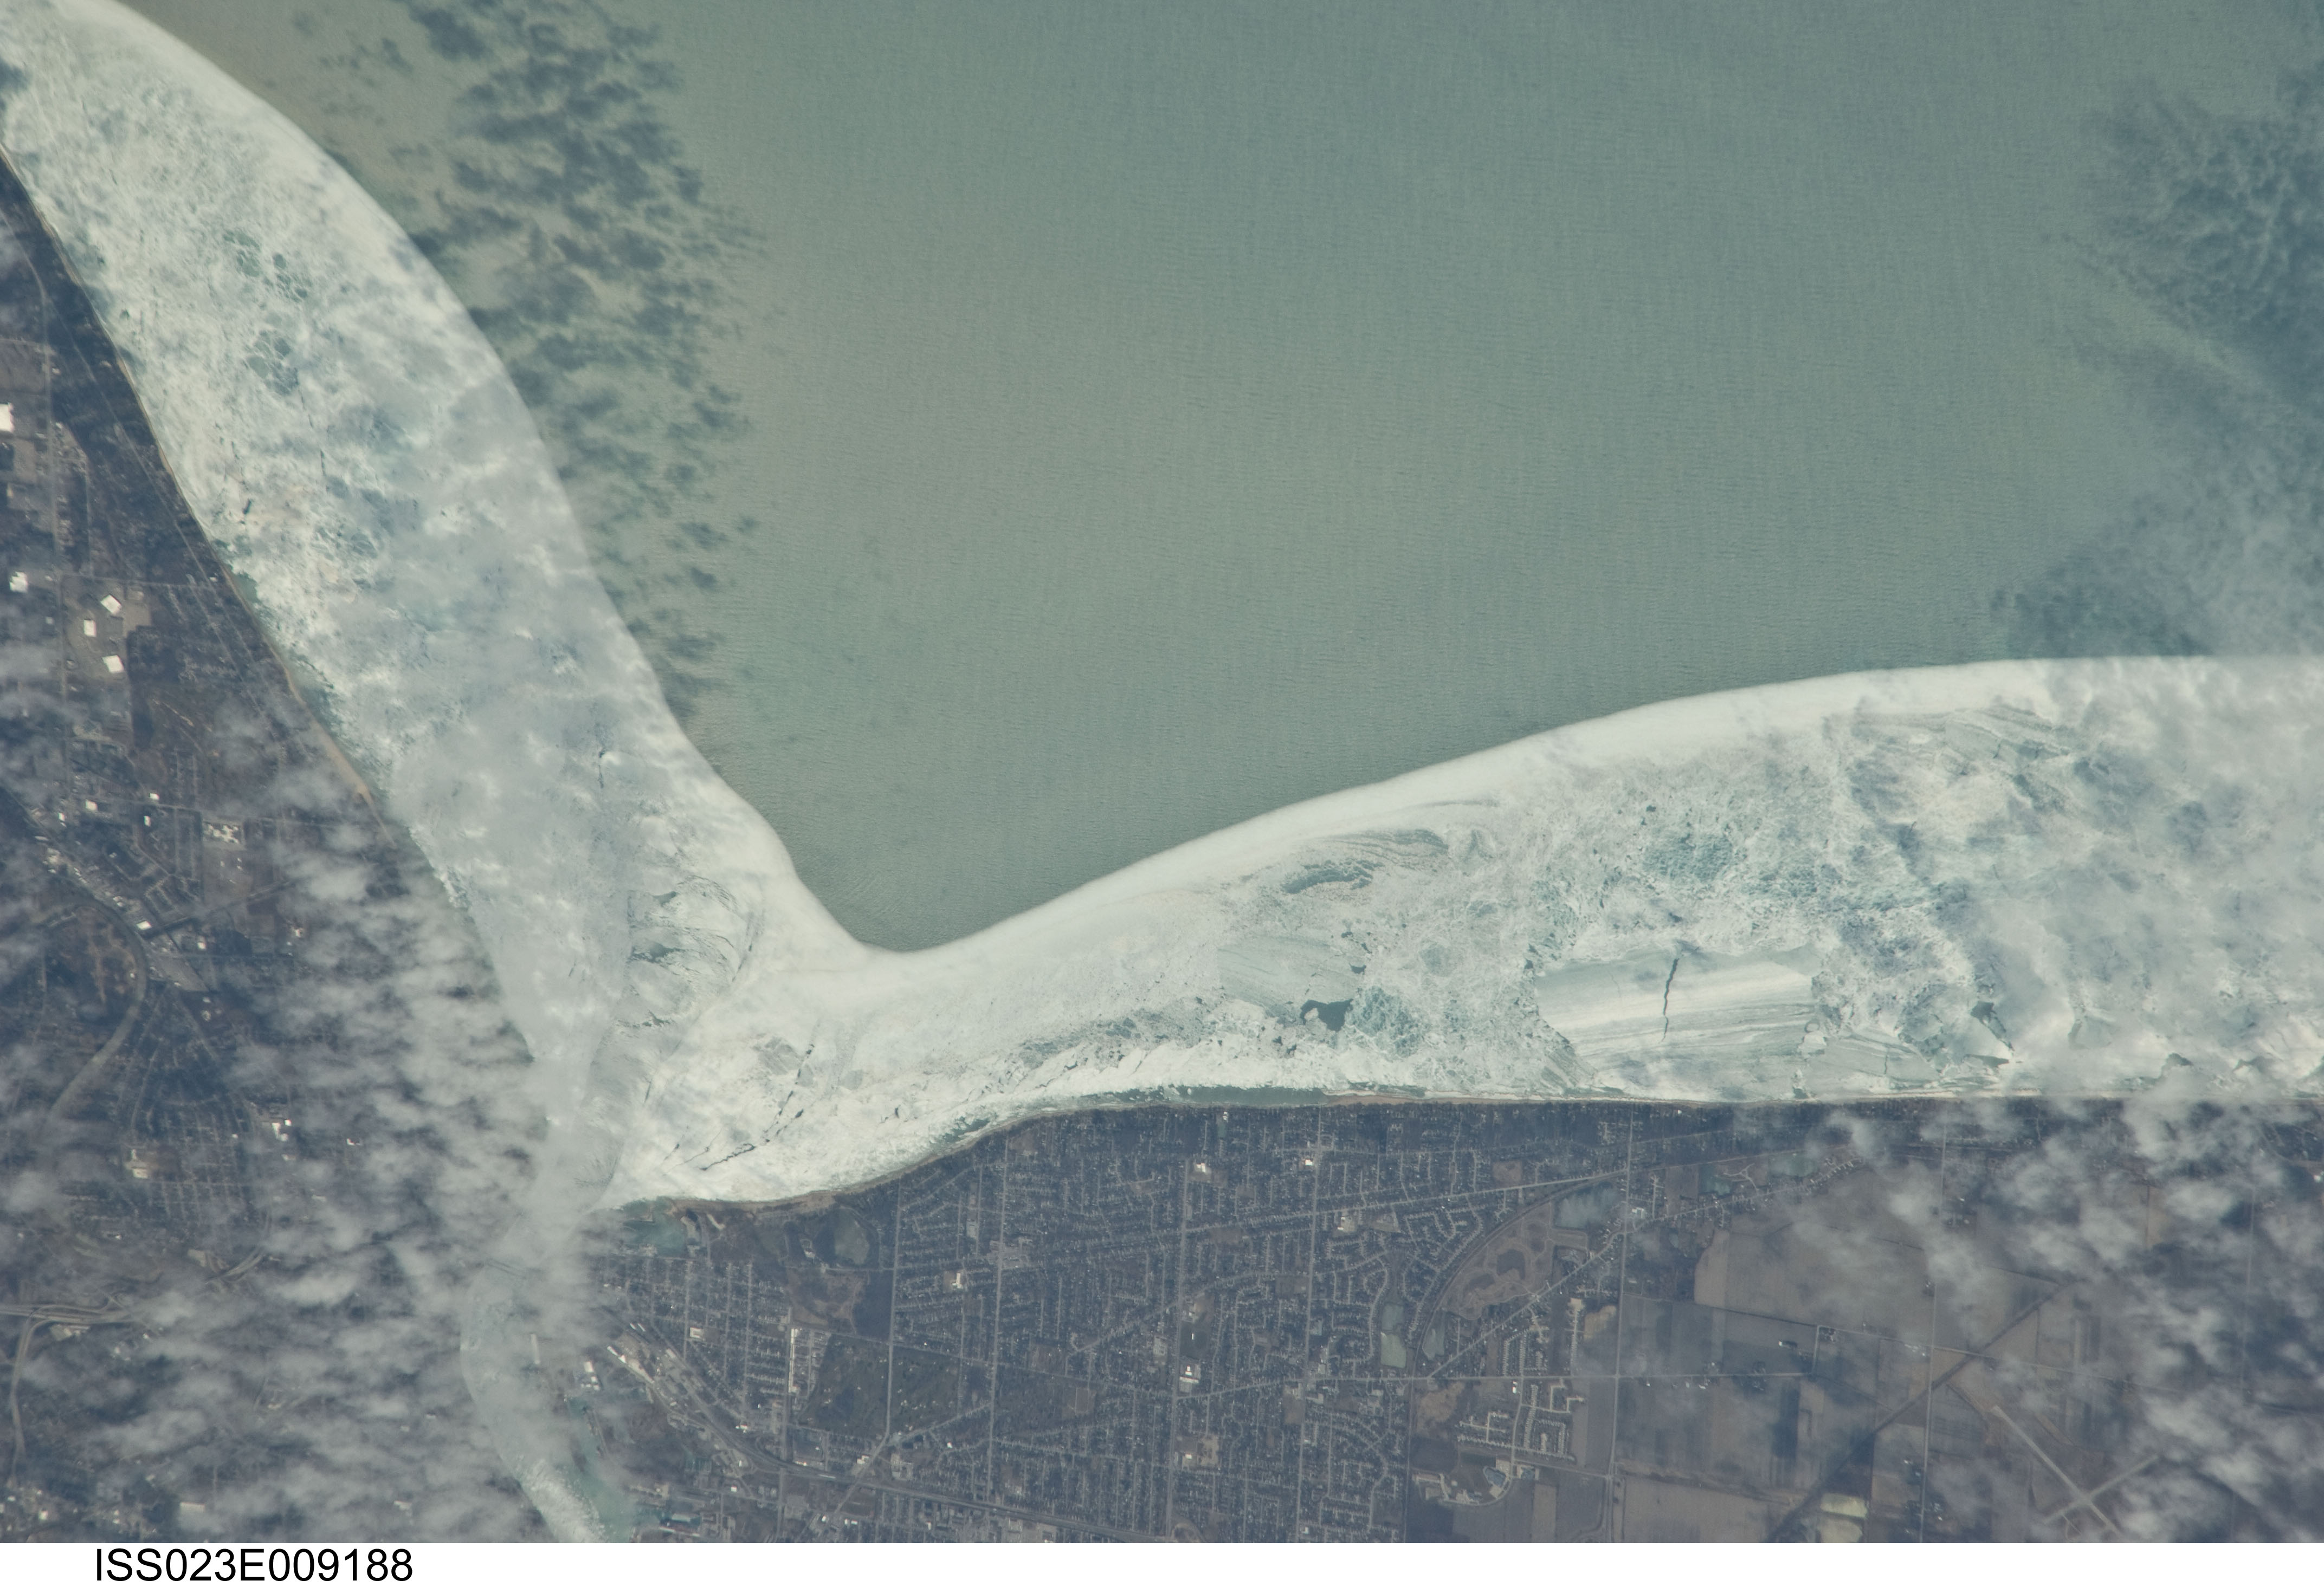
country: CANADA-O
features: SAINT CLAIR RIVER, LAKE HURON
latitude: 43.0
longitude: -82.4
